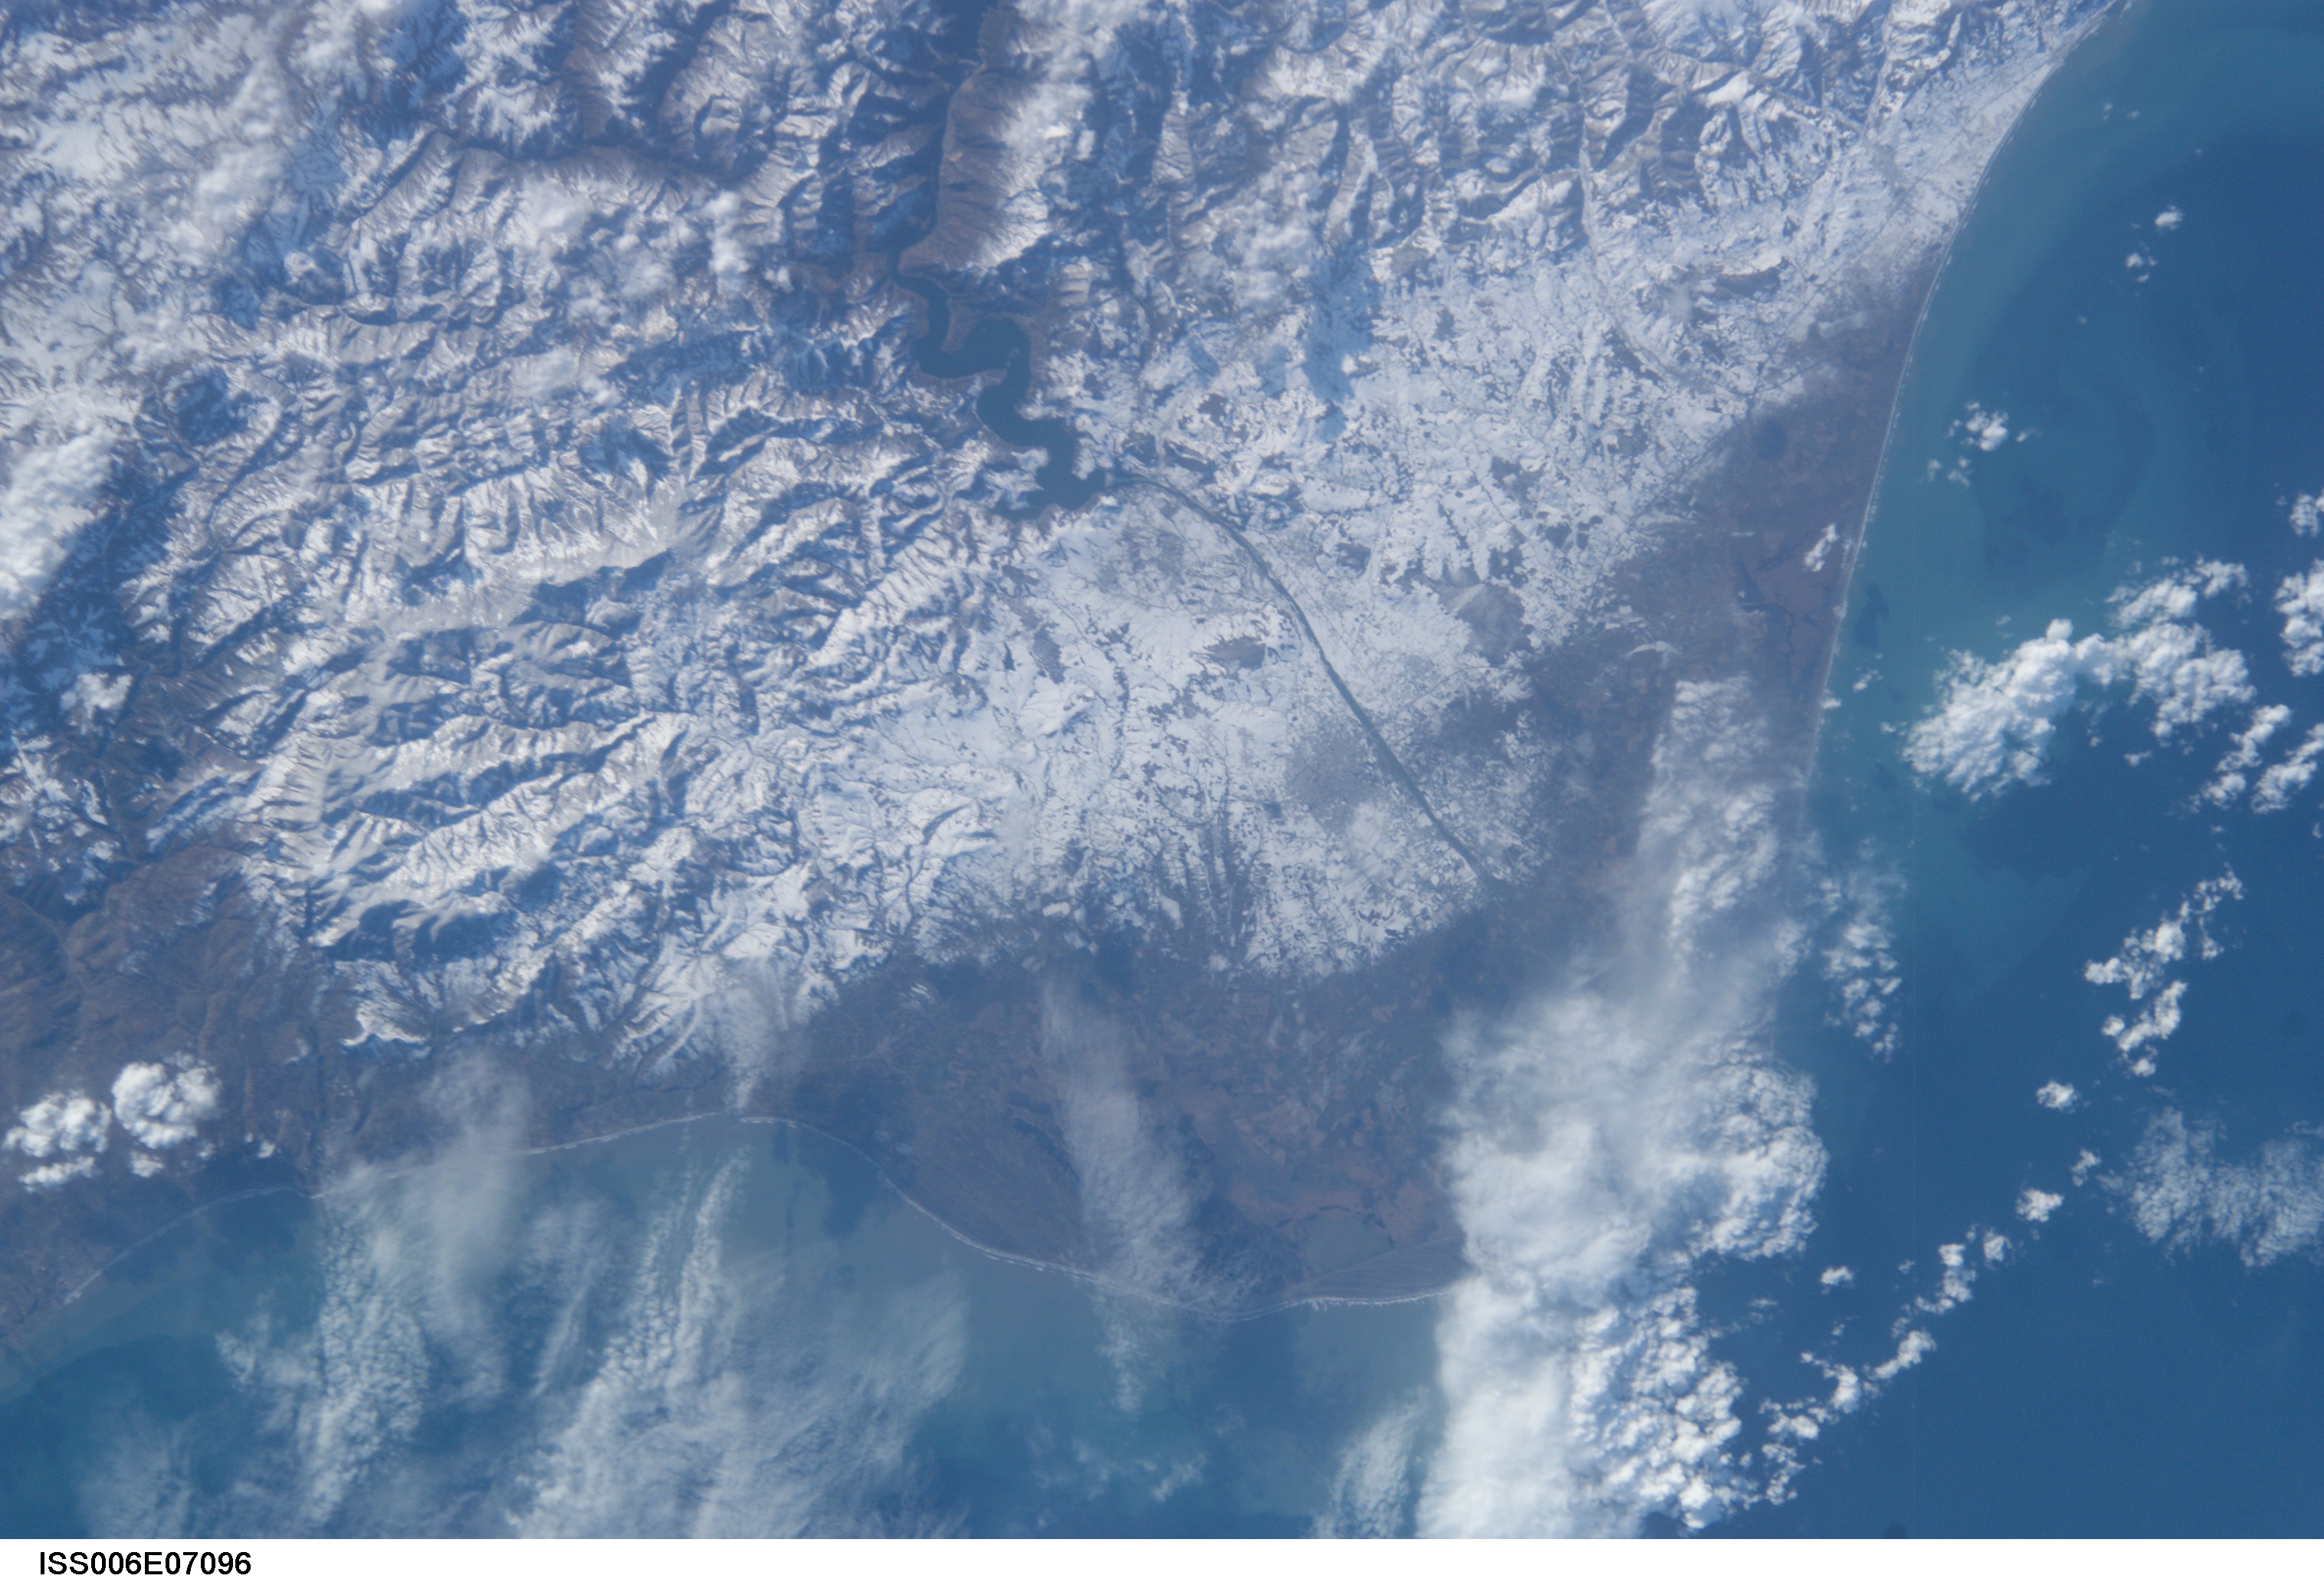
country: TURKEY
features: KIZILIRMAK DELTA, ALTINKAYA DAM
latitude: 41.5
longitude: 36.0
